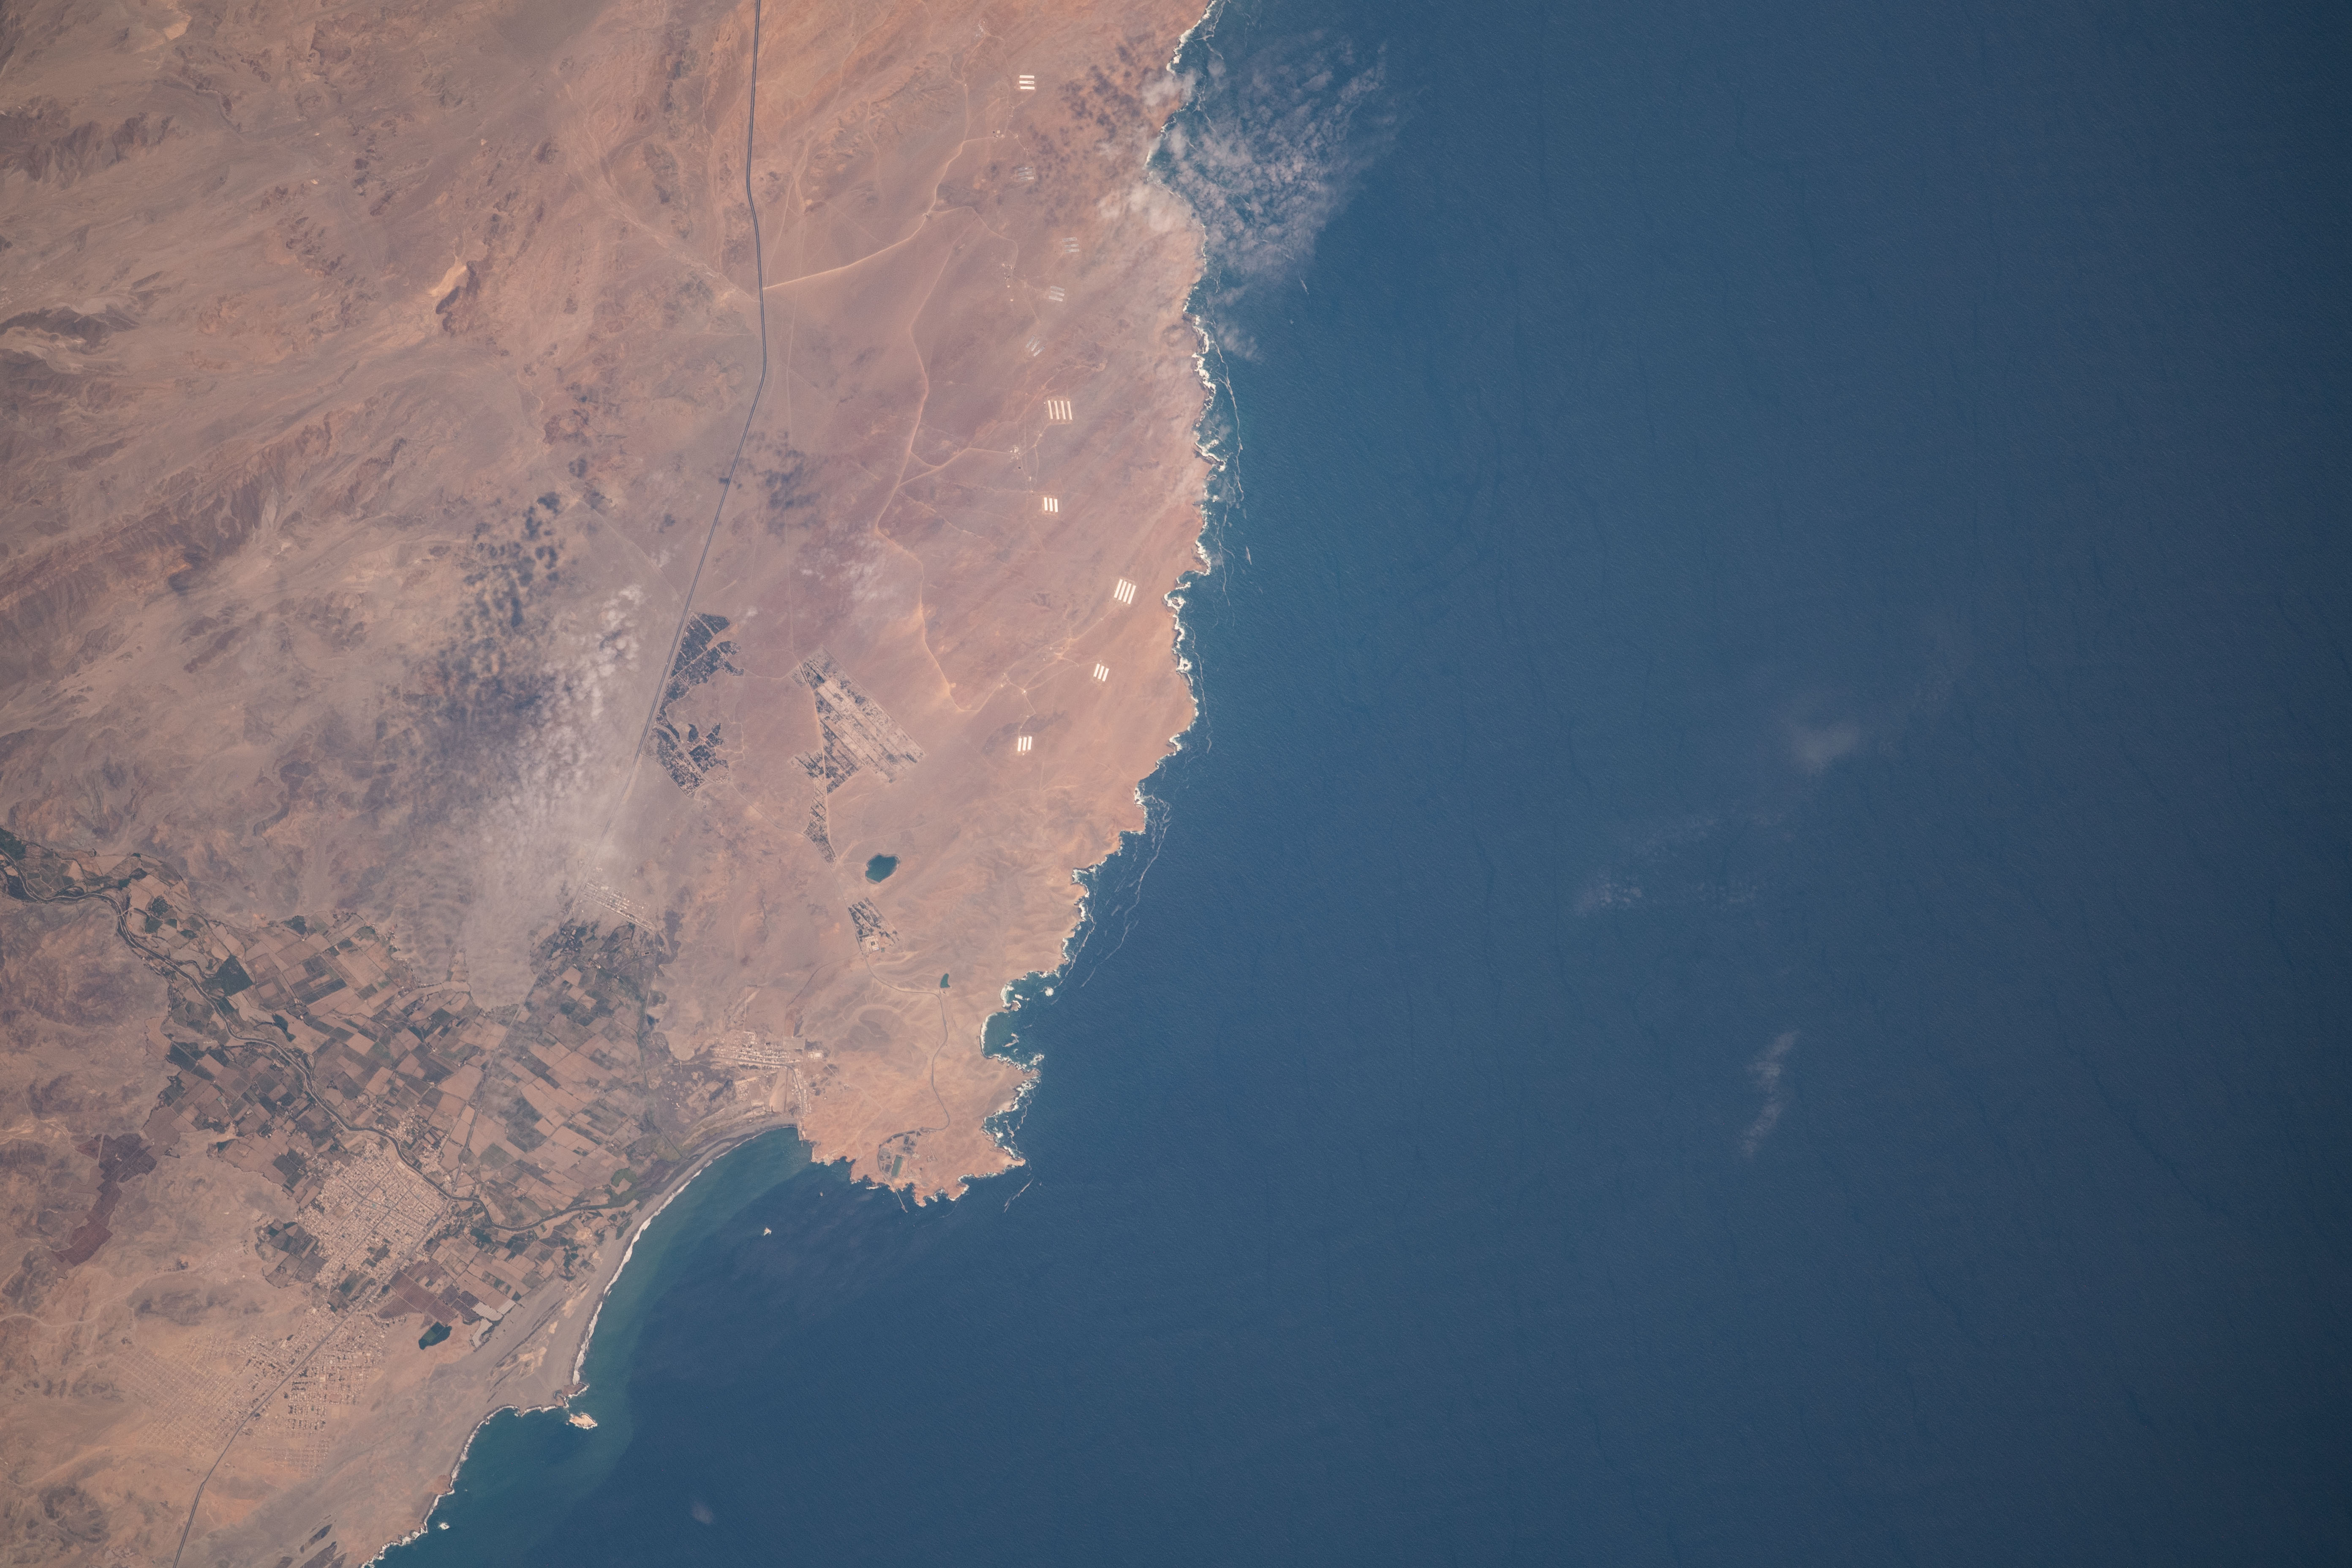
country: PERU
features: COASTLINE
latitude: -10.1
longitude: -78.2
